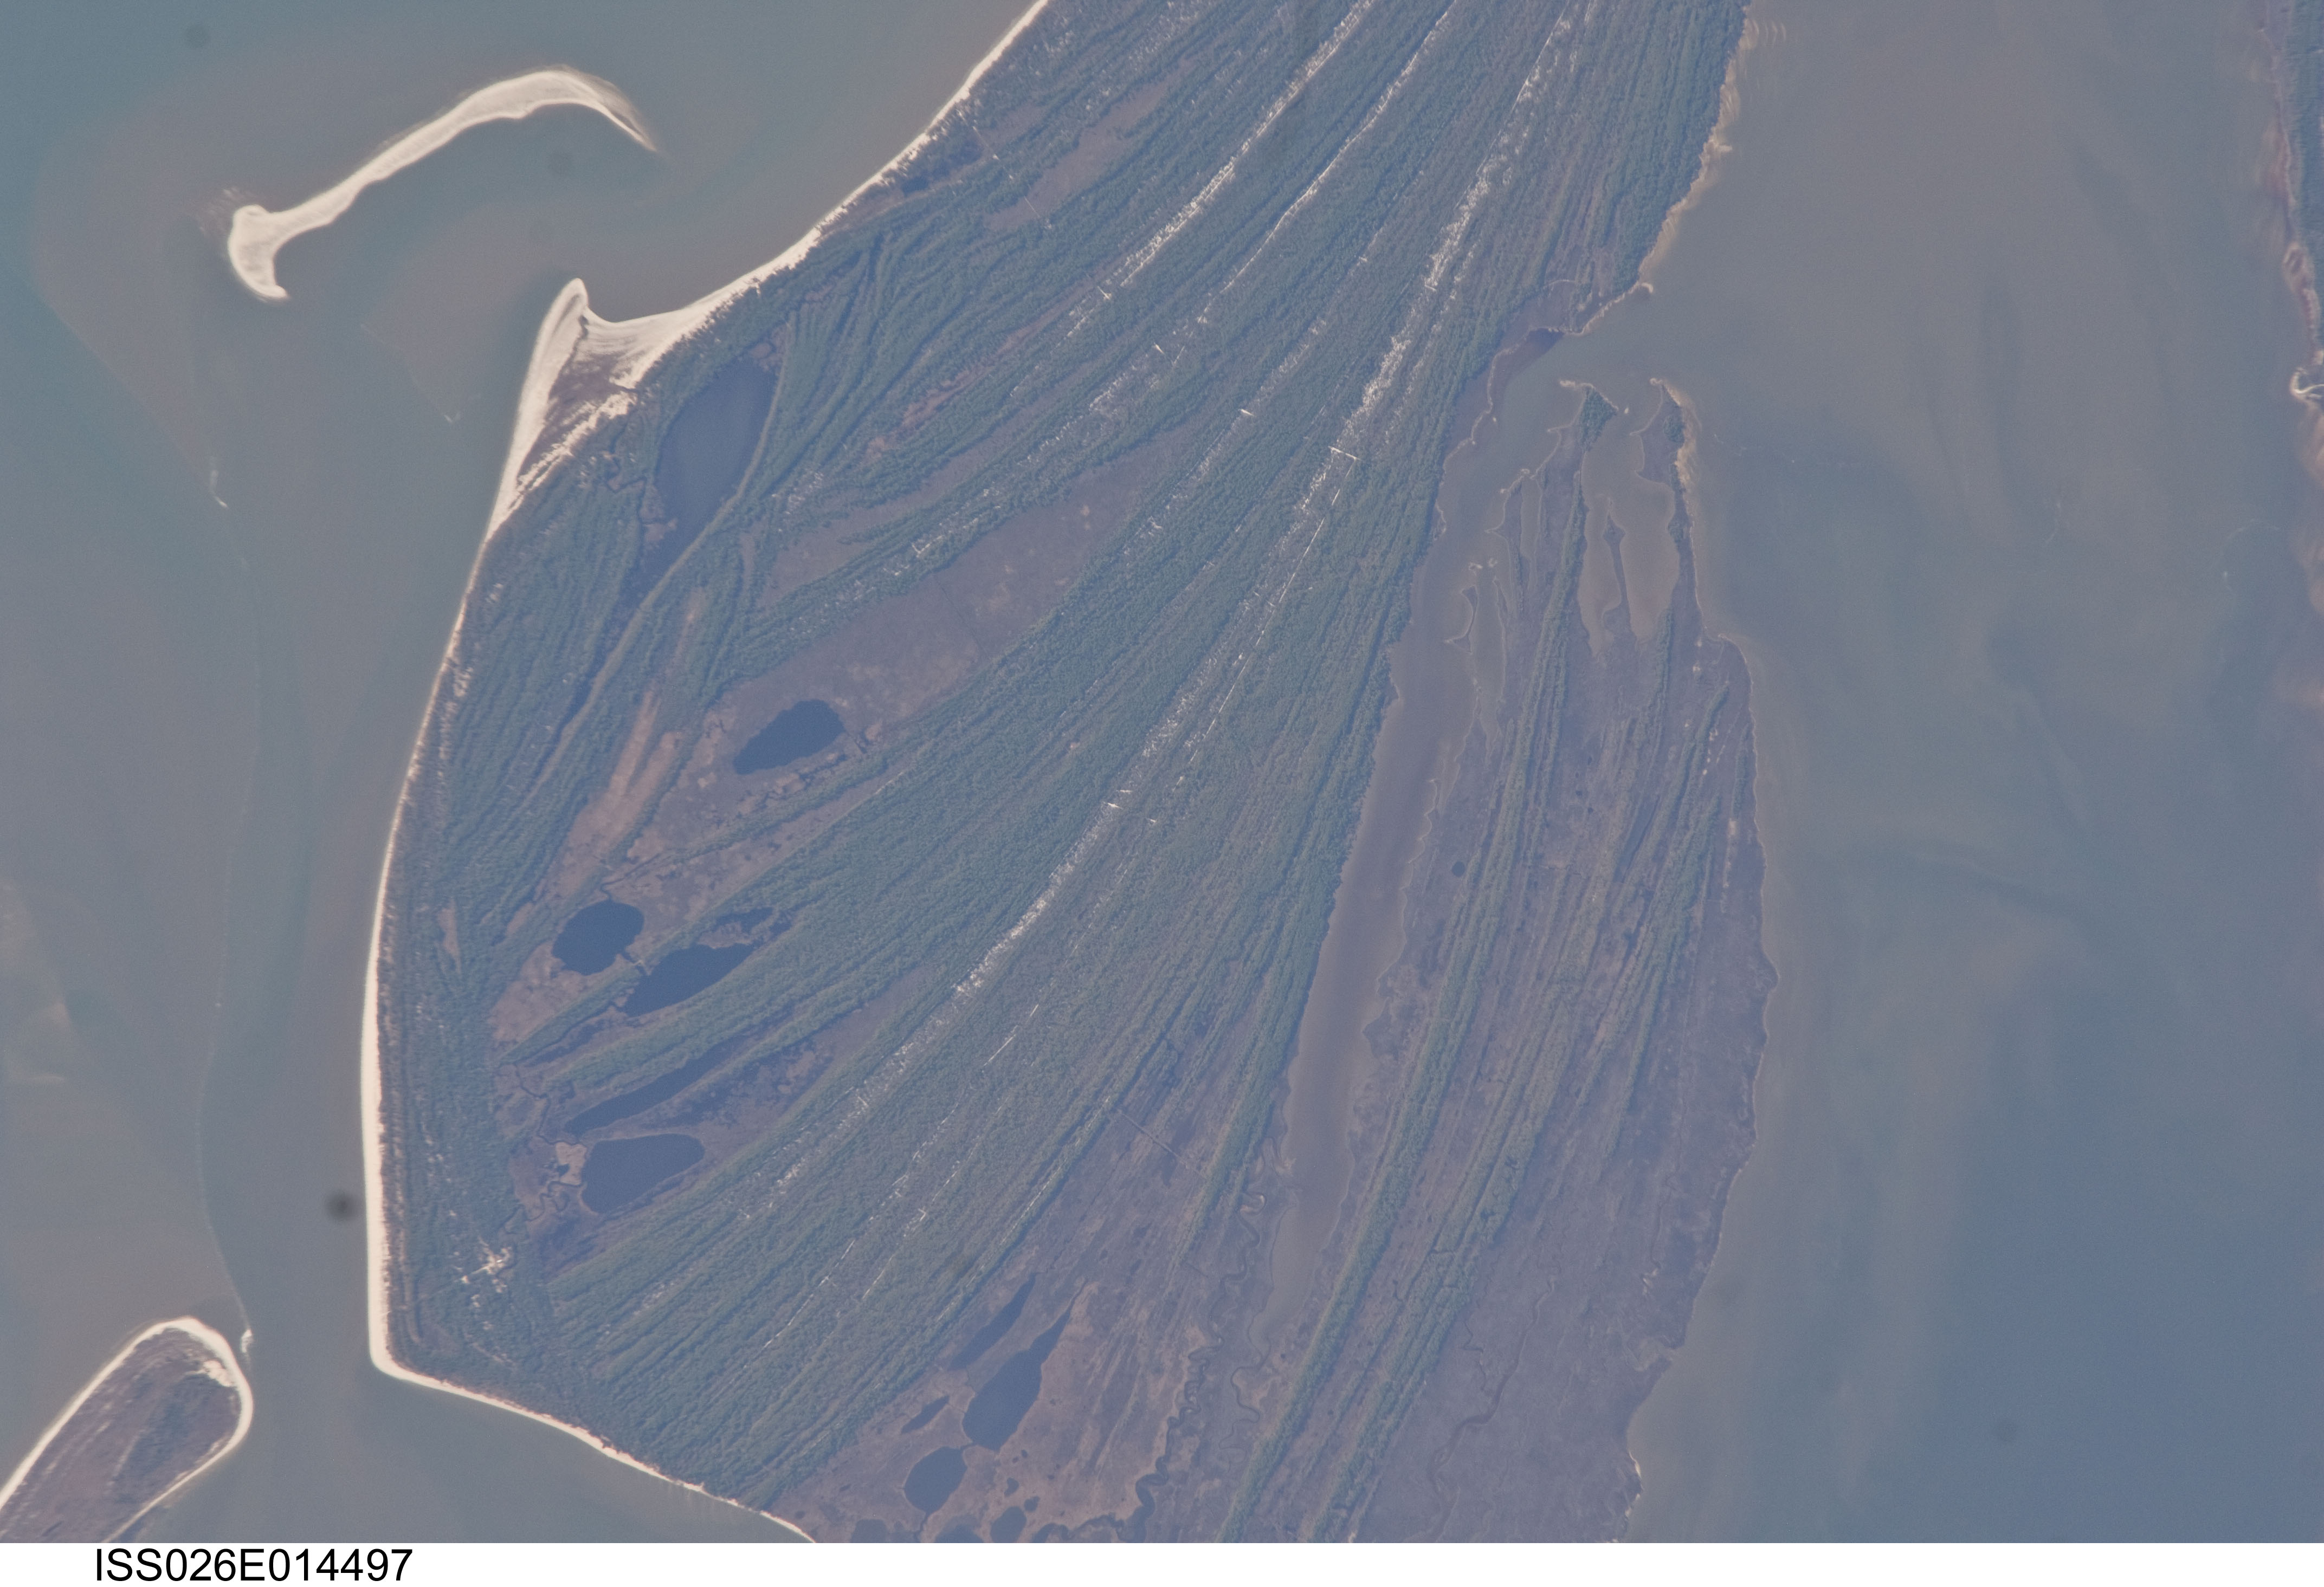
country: USA-FLORIDA
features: SAINT VINCENT ISLAND, BIG BAYOU, SAINT VINCENT SOUND, LAKES, FOR.
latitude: 29.7
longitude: -85.1
